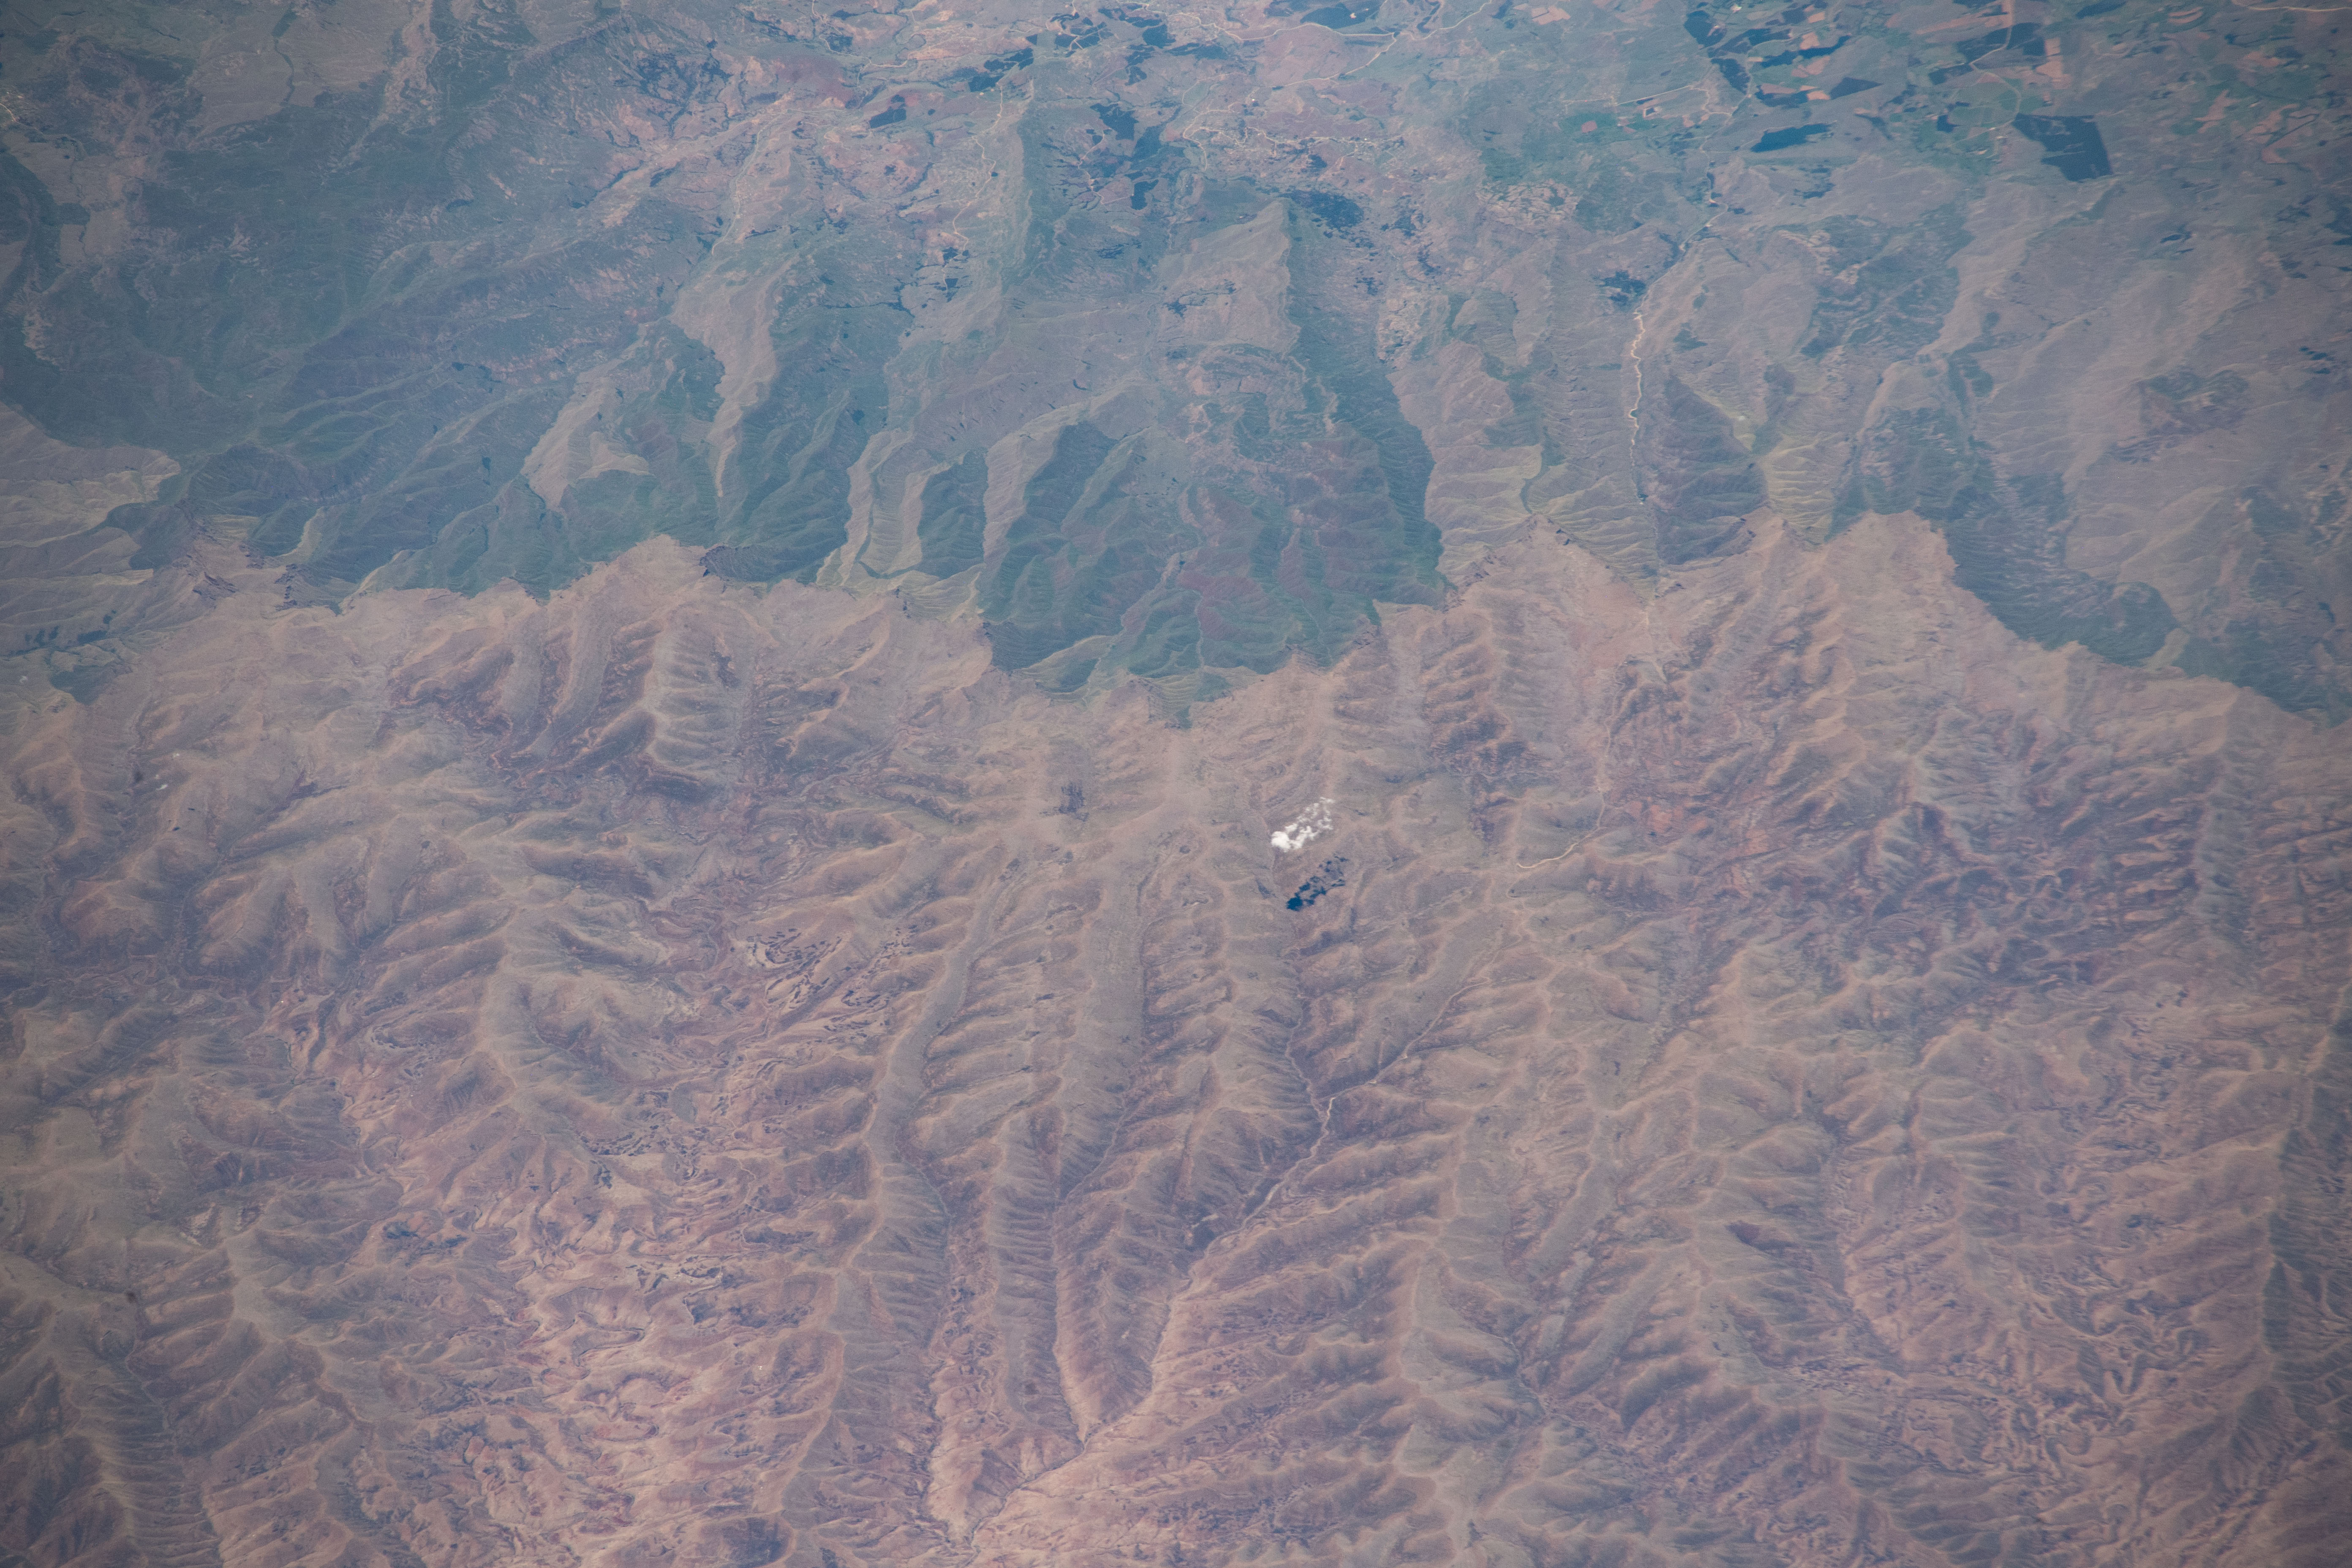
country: LESOTHO
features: MOKHOTLONG, QACHA'S NEK
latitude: -29.5
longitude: 29.3
